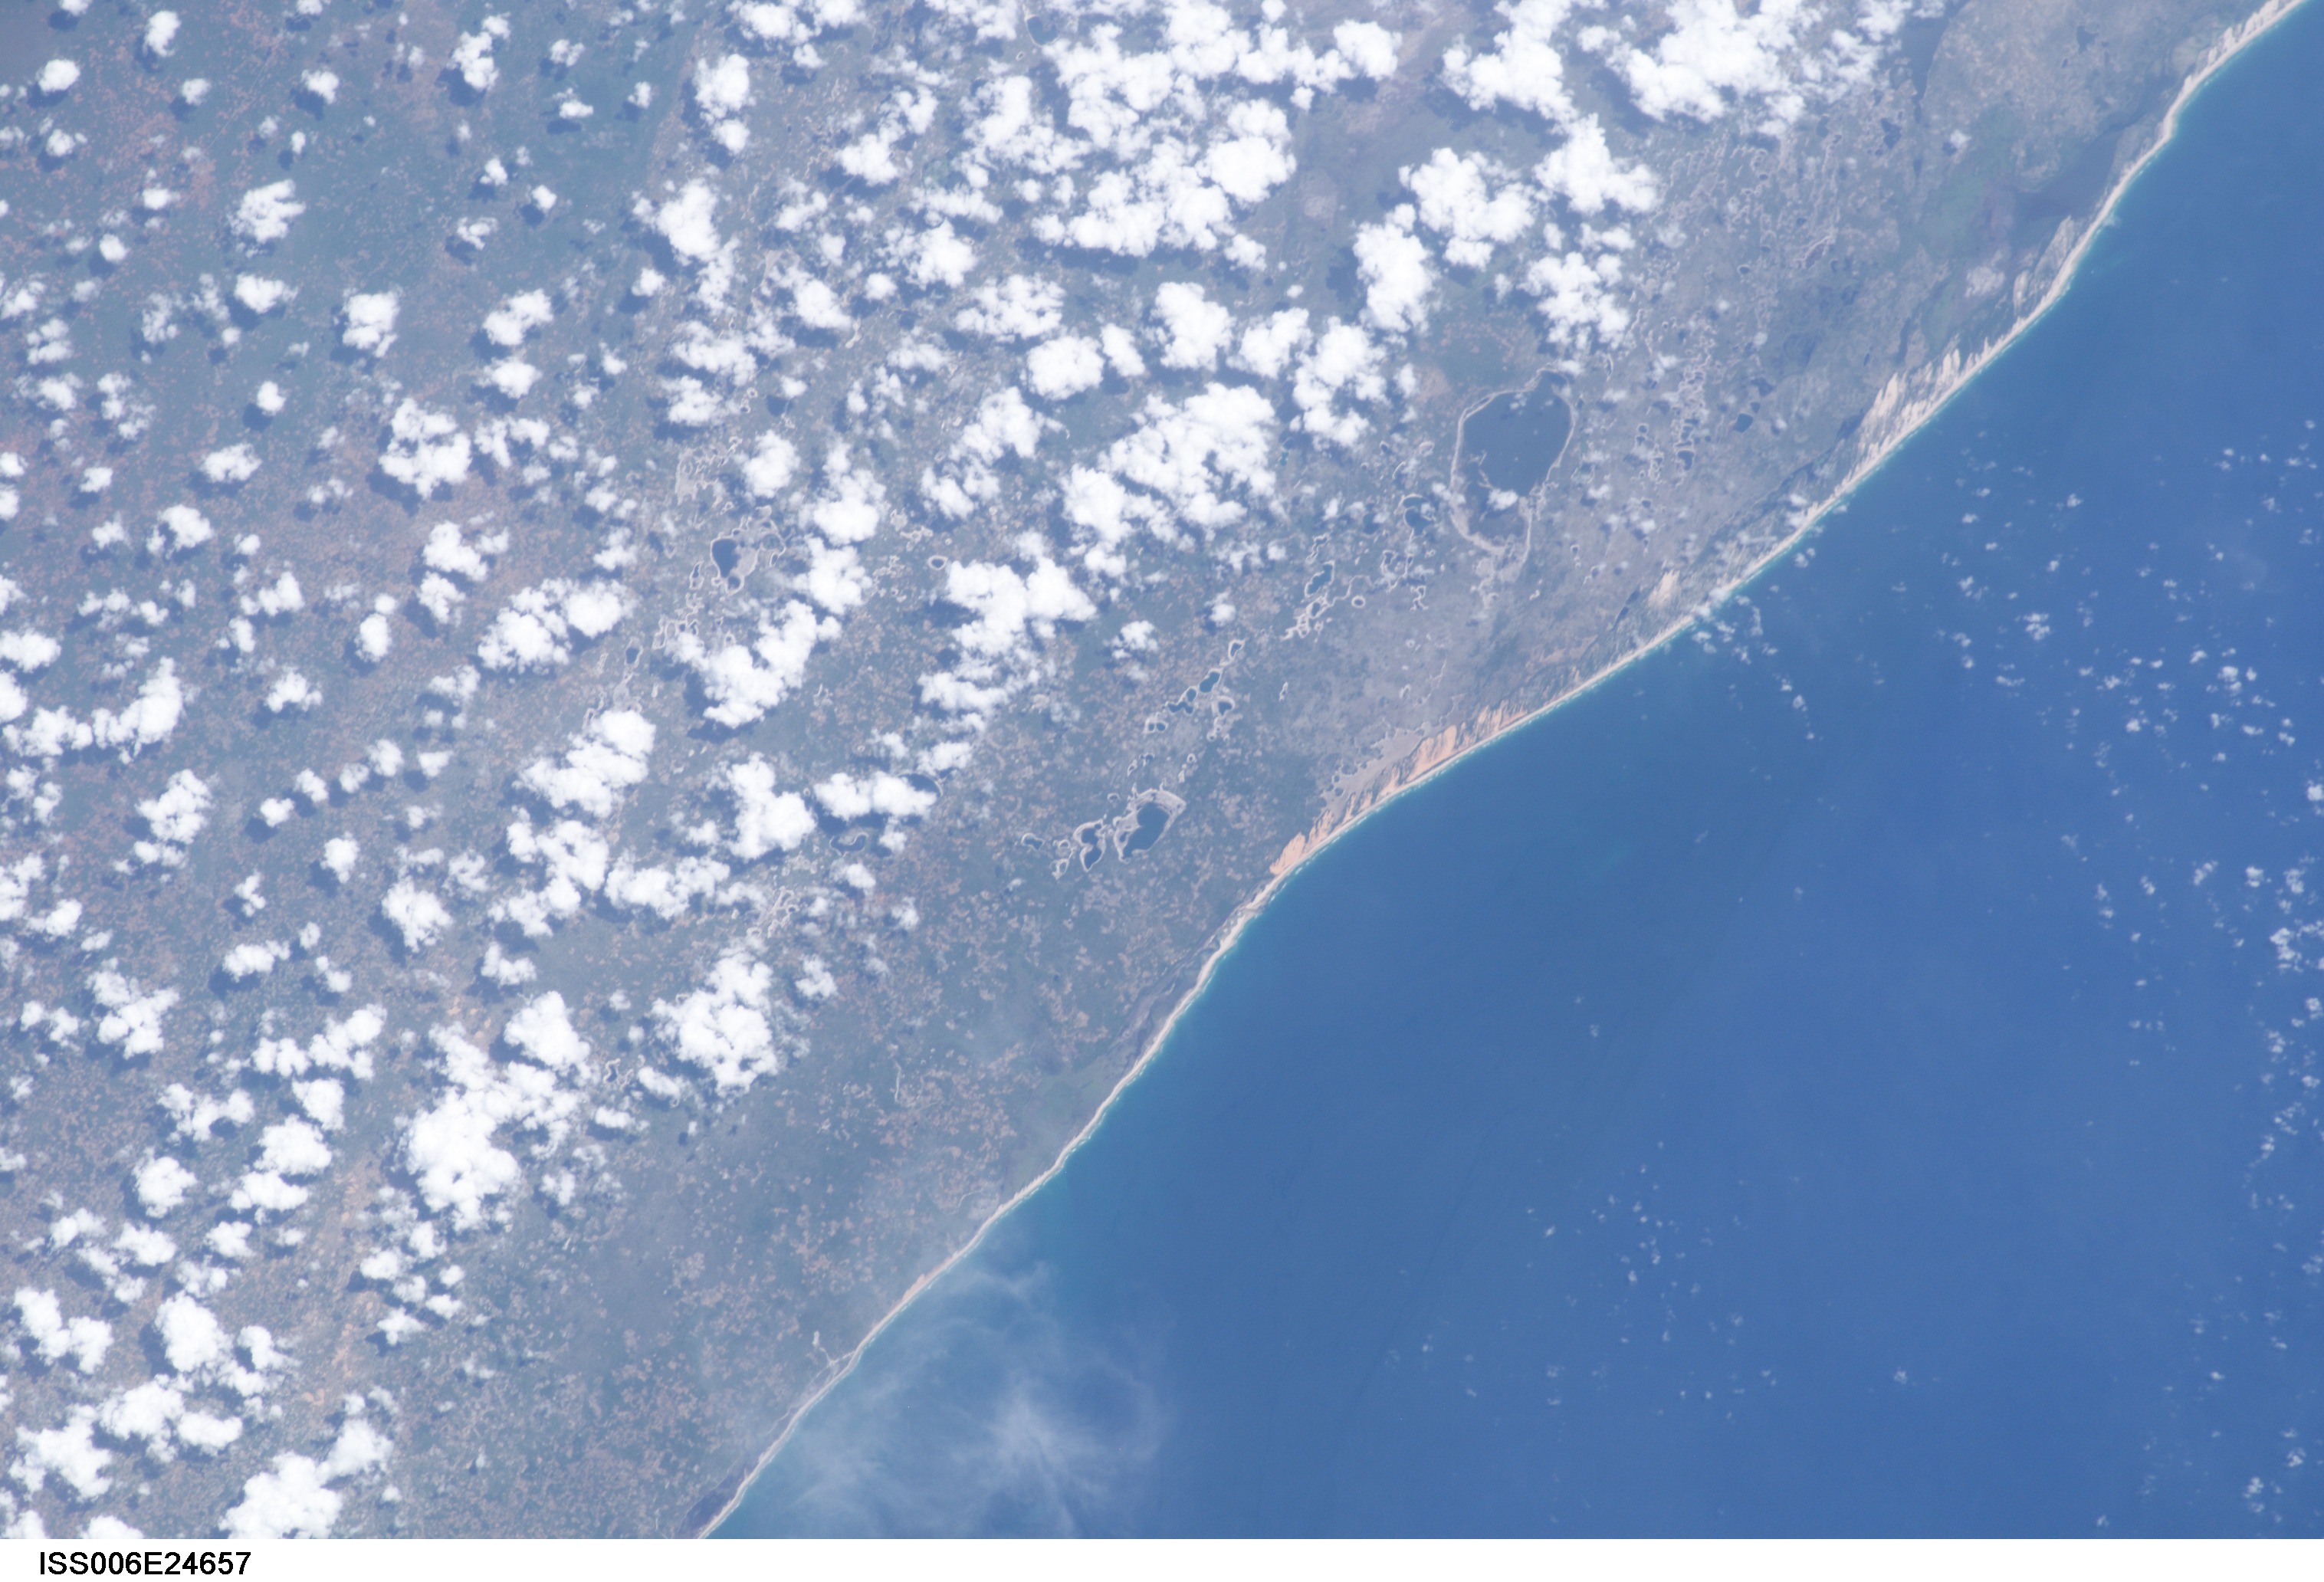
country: MOZAMBIQUE
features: COAST
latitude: -22.5
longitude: 35.5
